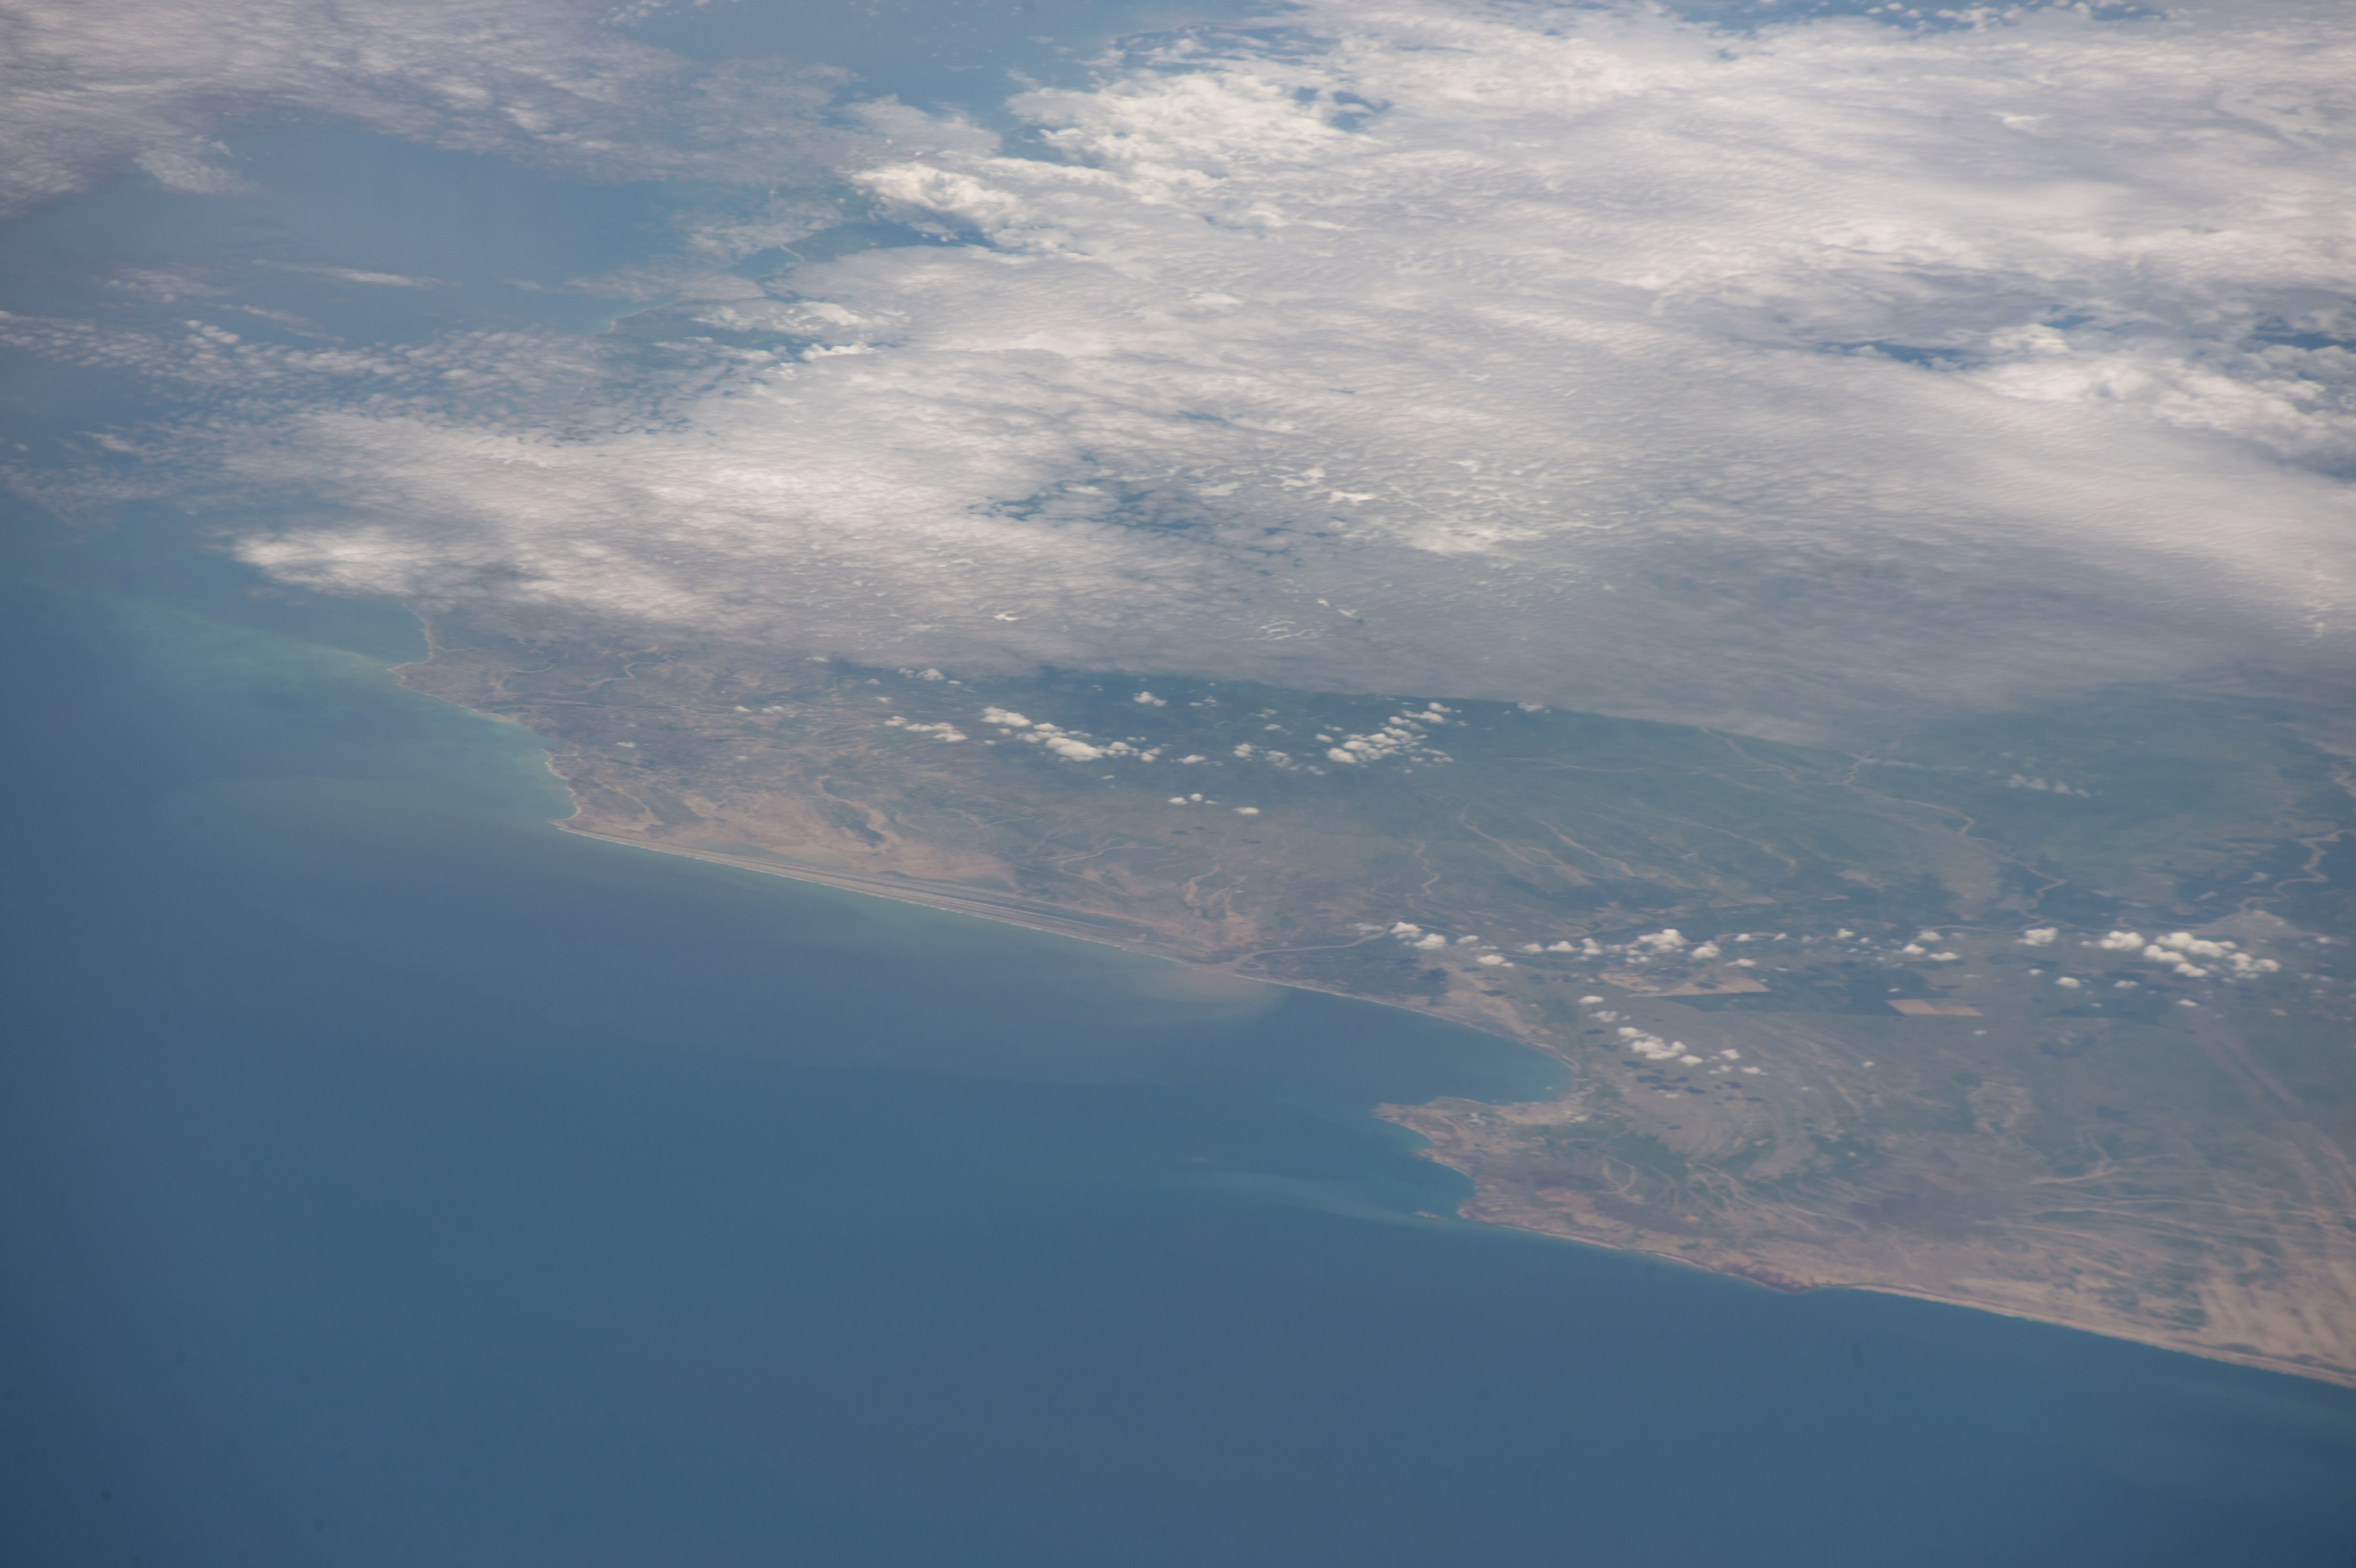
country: PERU
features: AMOTAPE, ARENAL, TAMARINDO, SAN JACINTO
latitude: -4.7
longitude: -81.0
